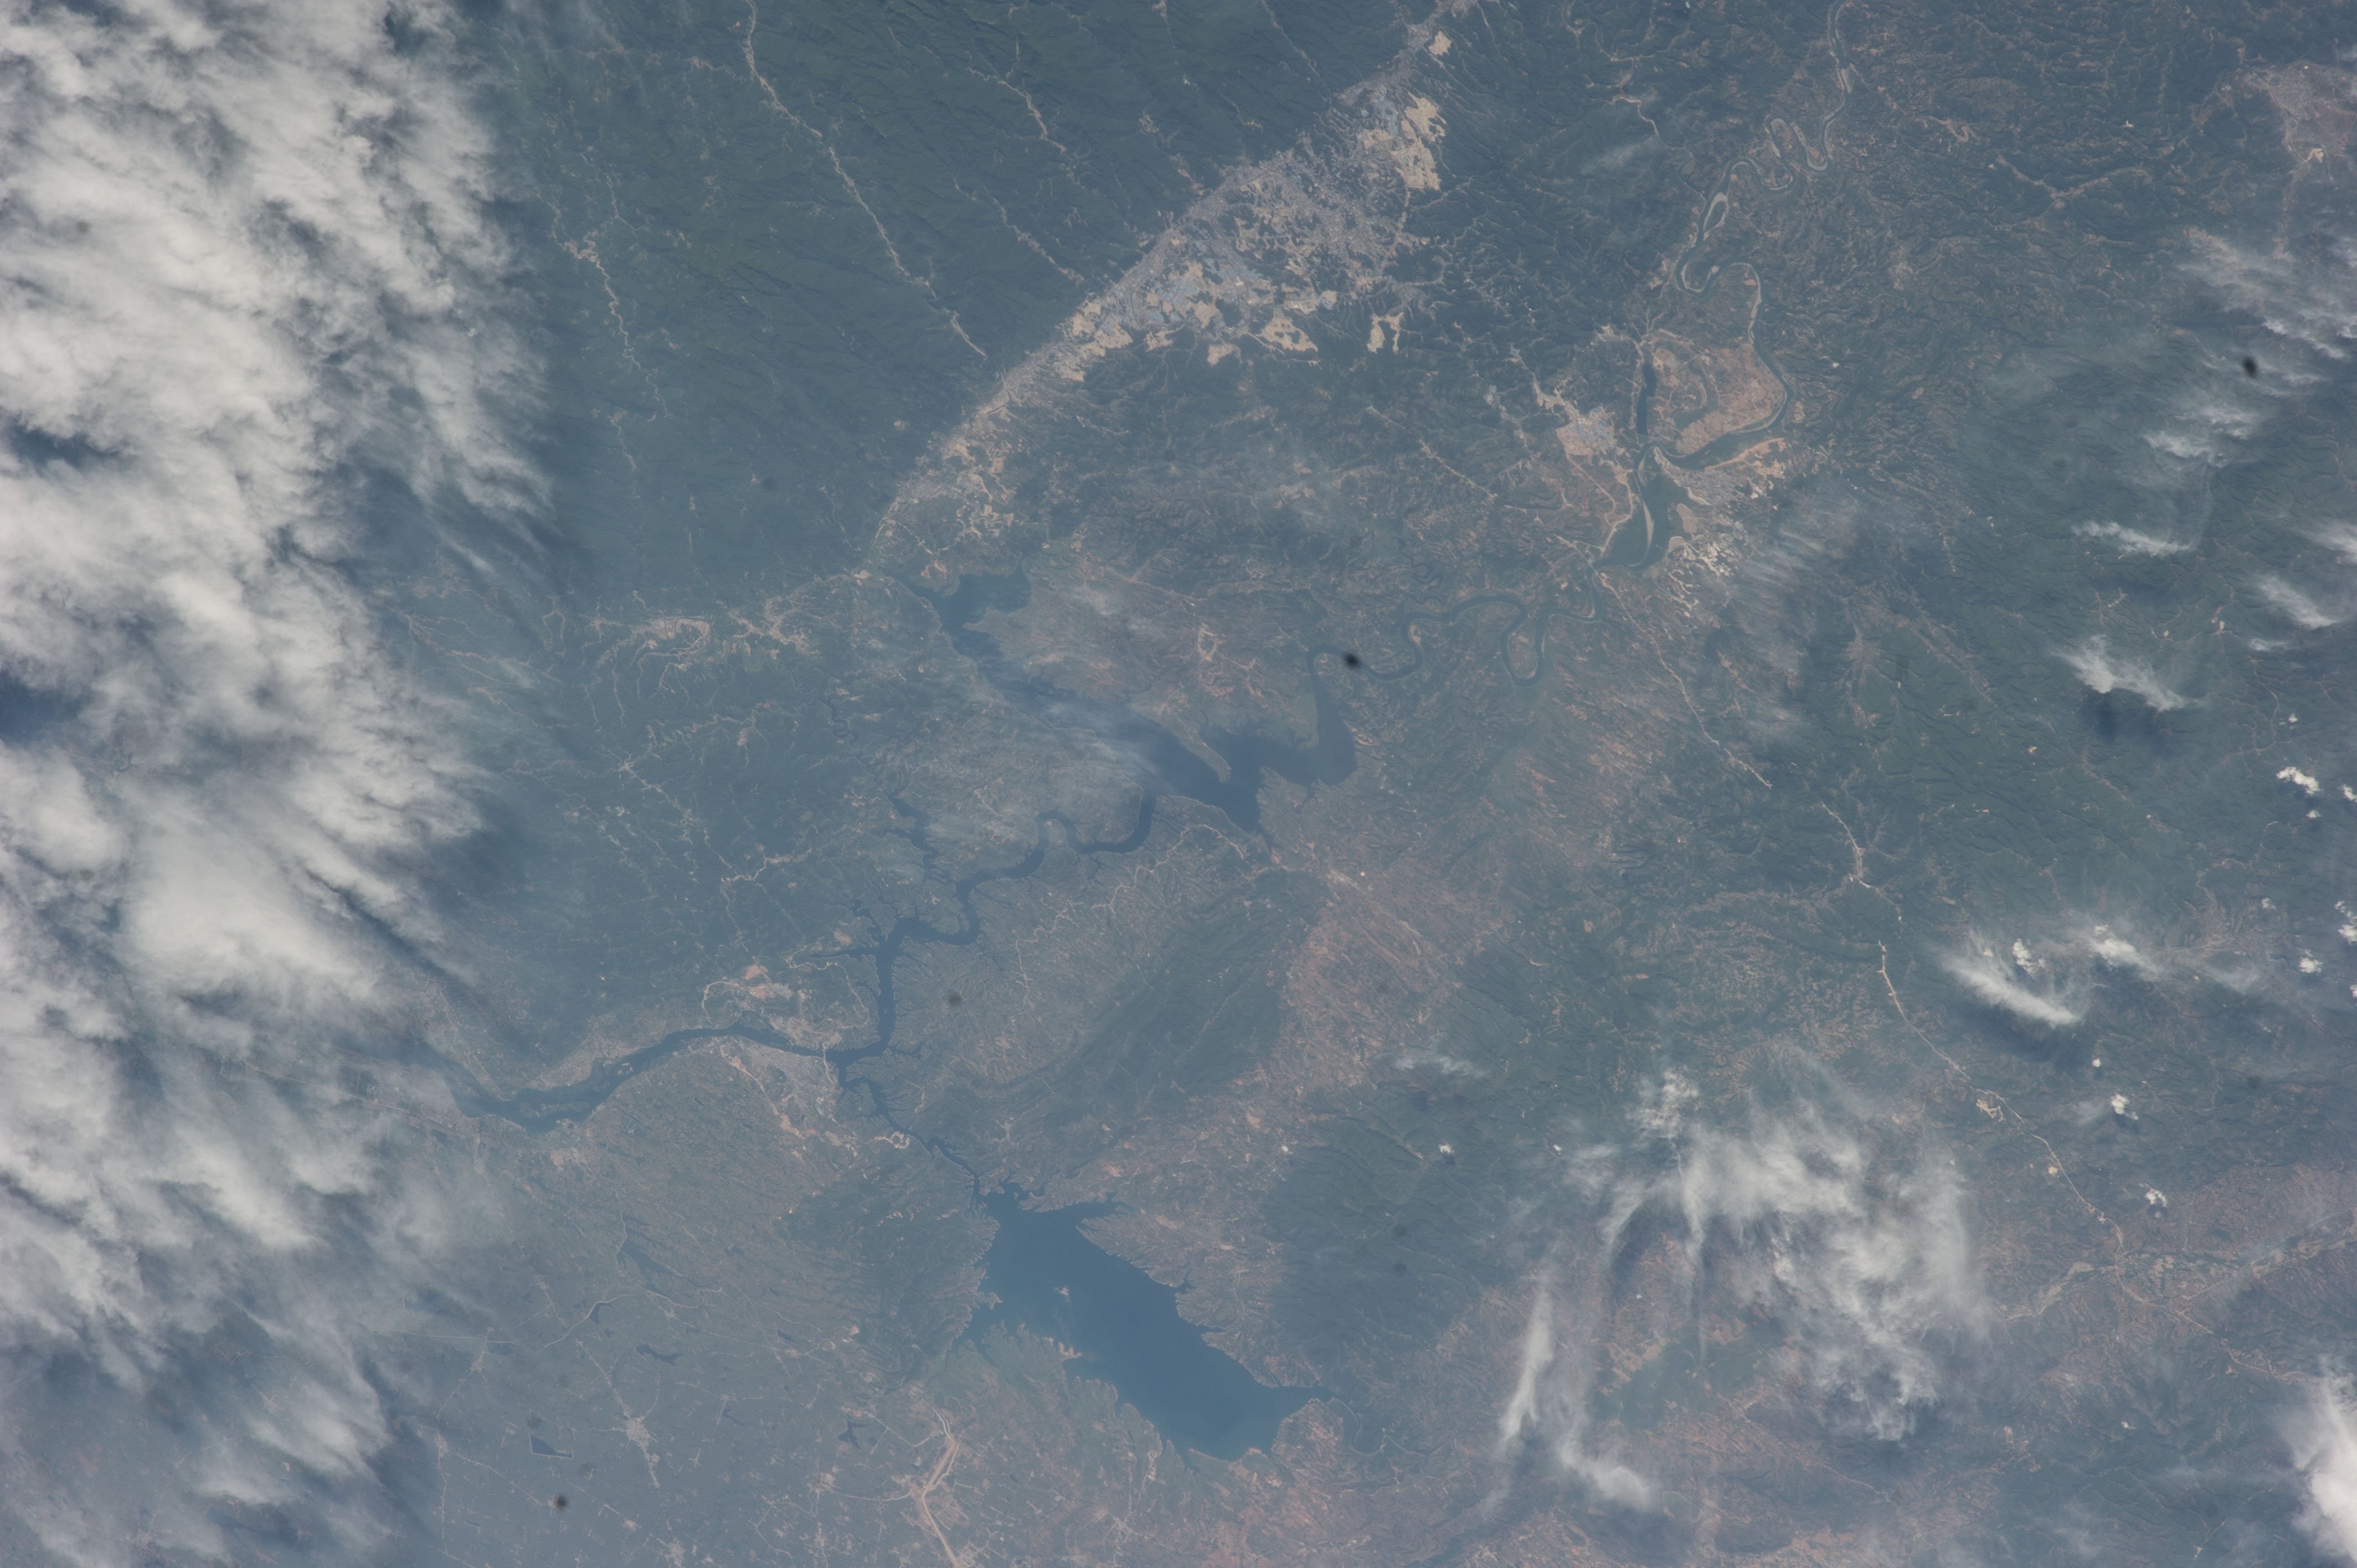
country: CHINA
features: SHIYAN, YUNYANG, DANJIANGKOU RESERVOIR, HANSHUI RIVER, HAN RIVER, HAN JIANG
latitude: 32.7
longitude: 111.2
